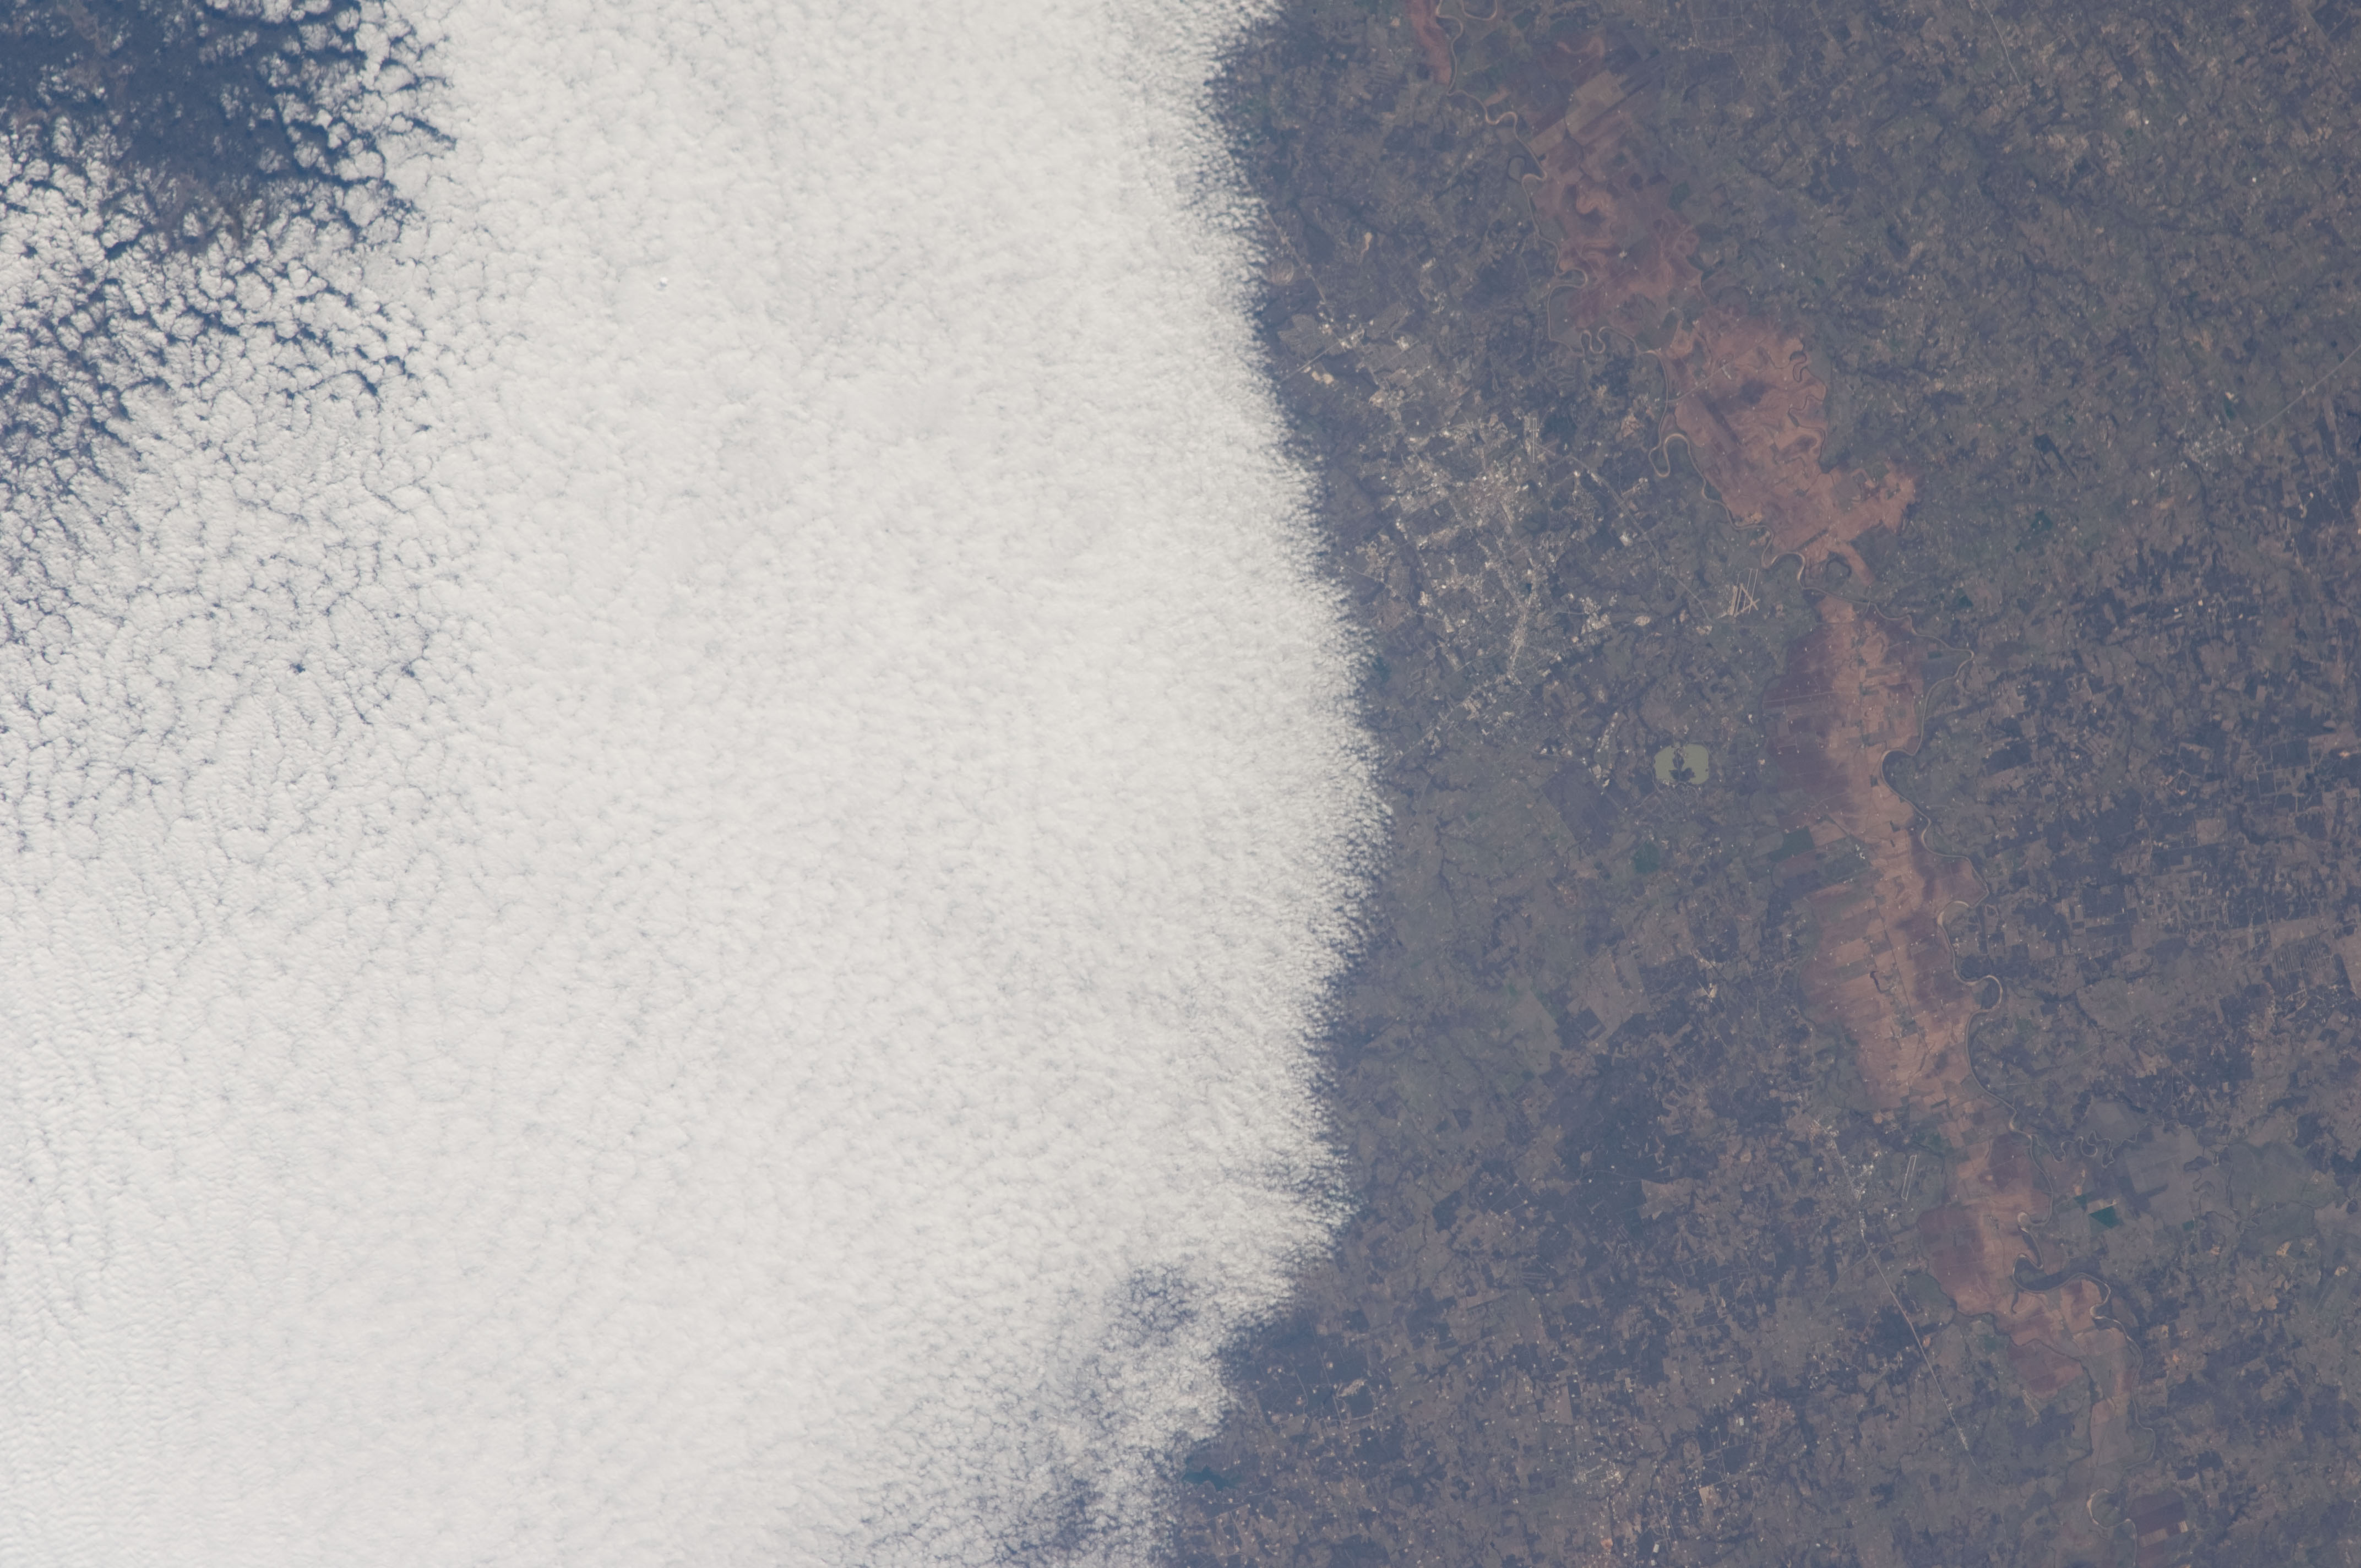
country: USA-TEXAS
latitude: 30.7
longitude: -96.2
